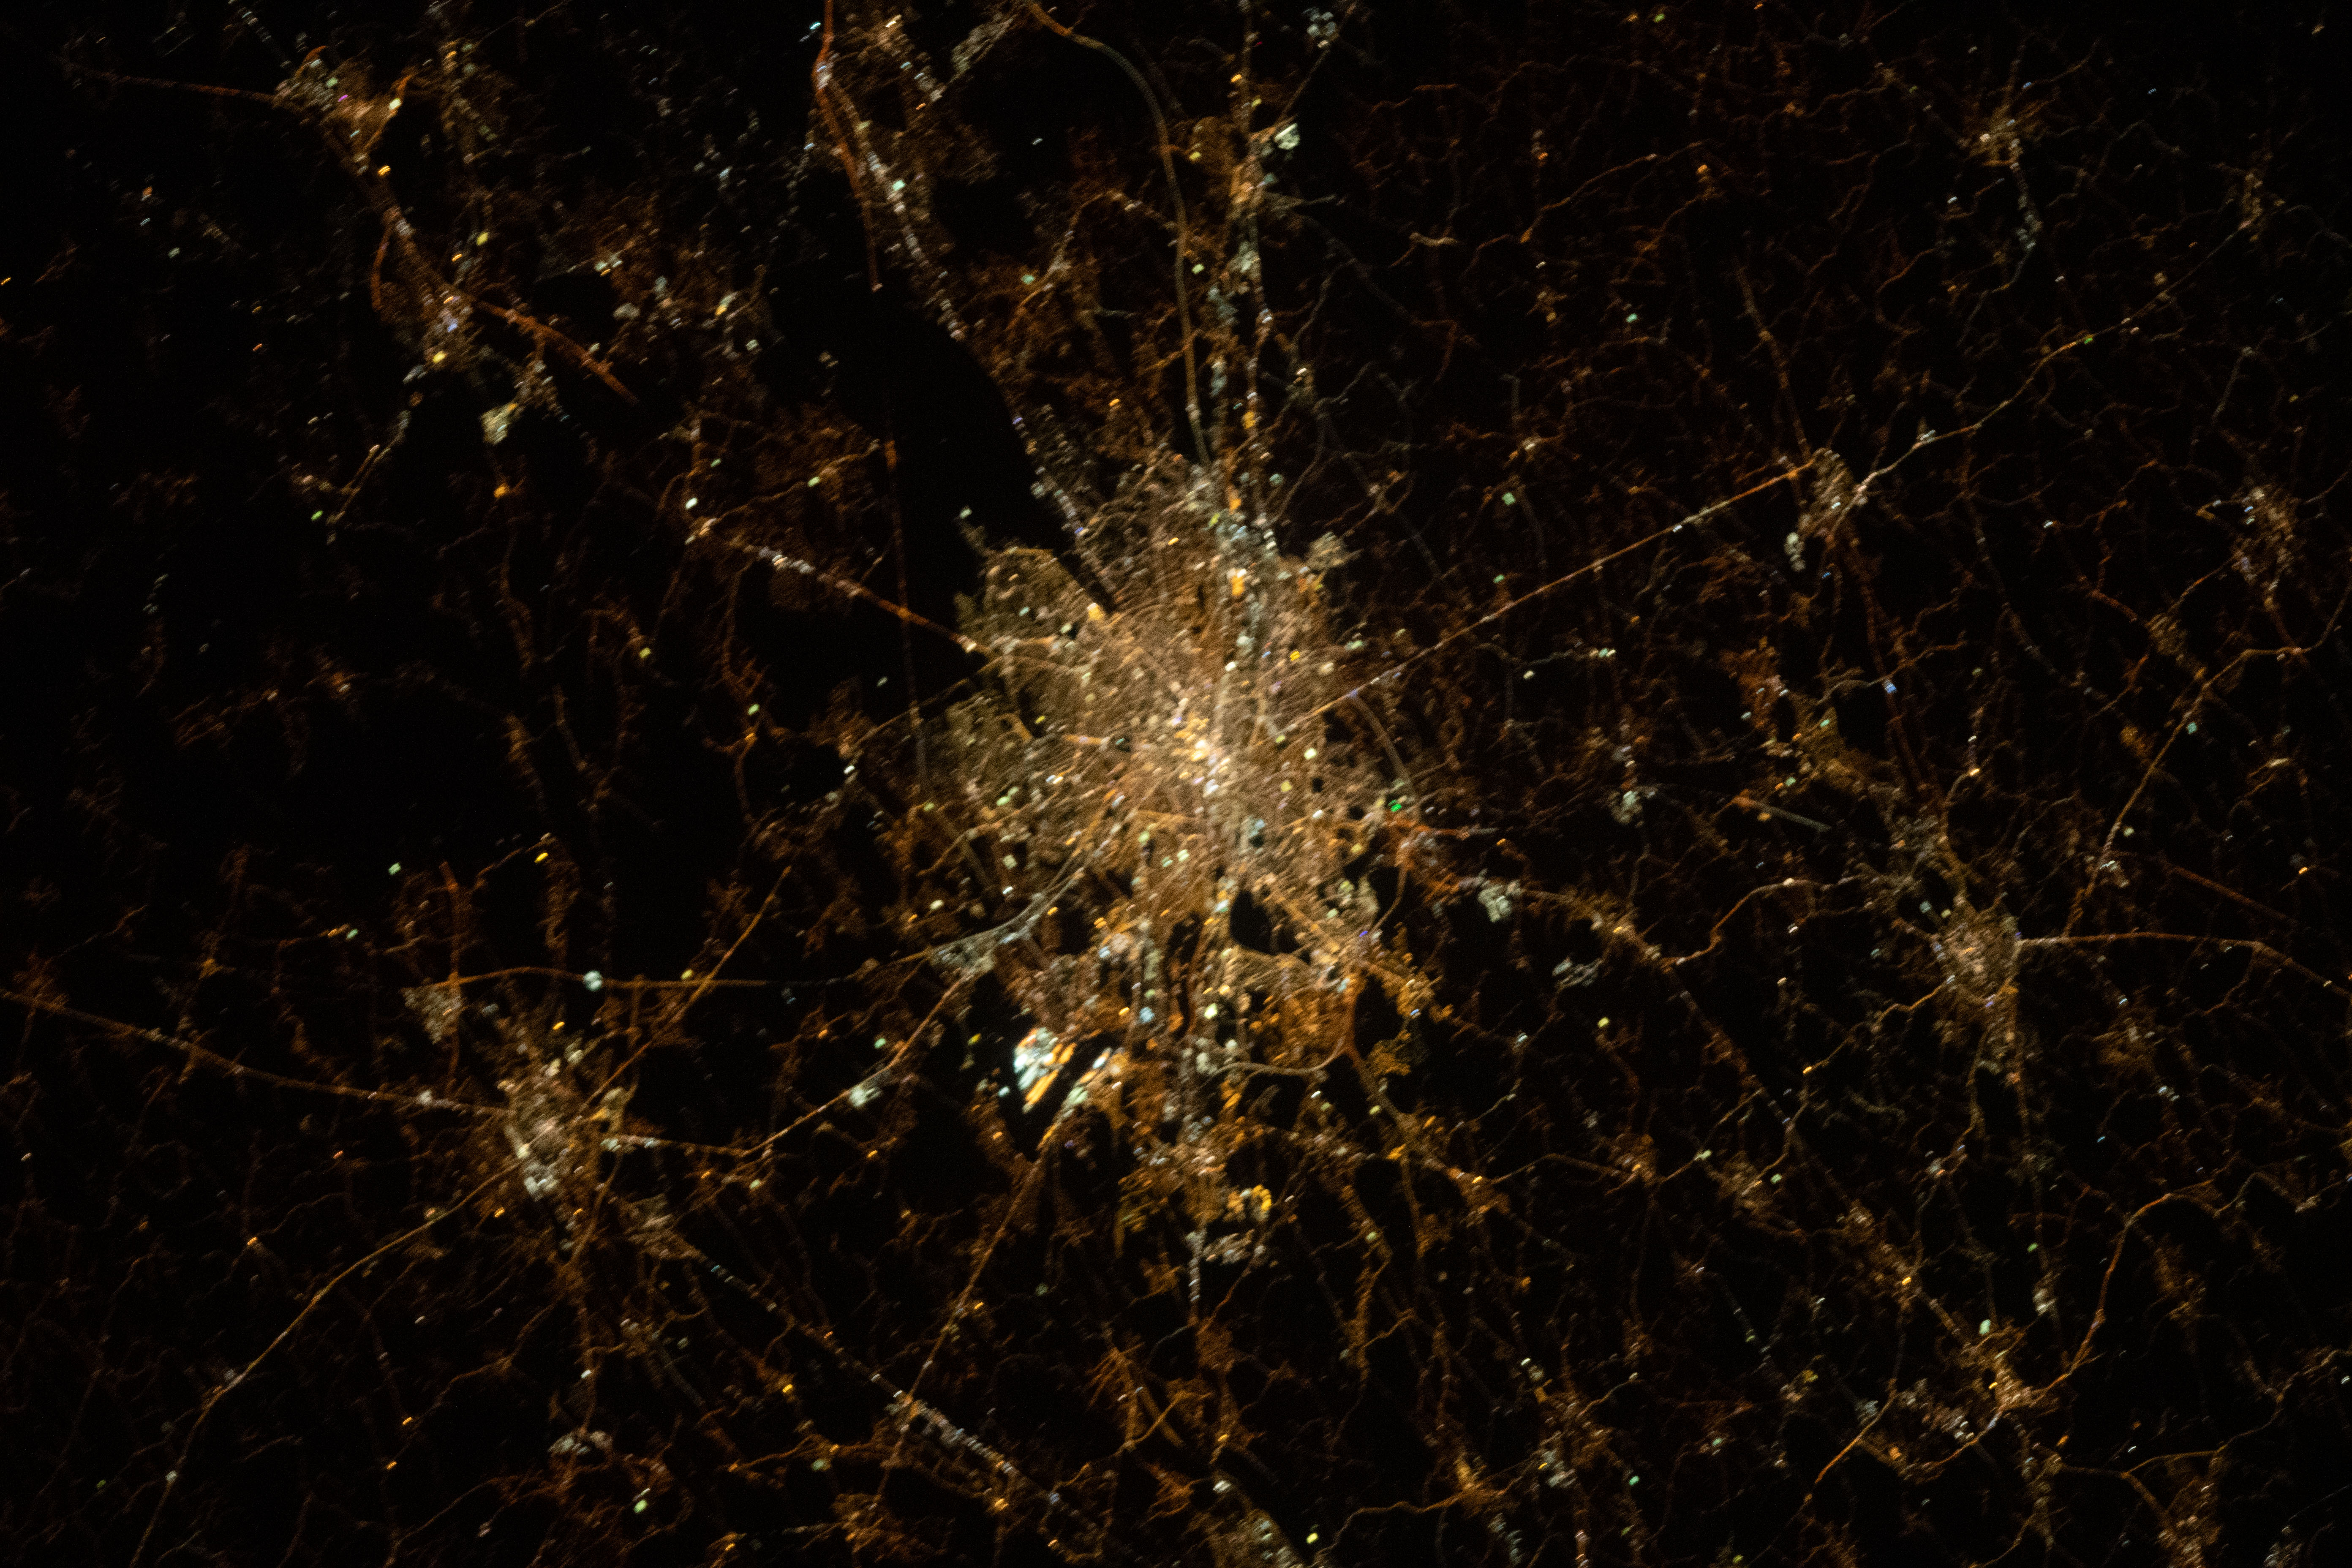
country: BELGIUM
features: NIGHT IMAGE, BRUSSELS
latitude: 50.9
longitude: 4.3
